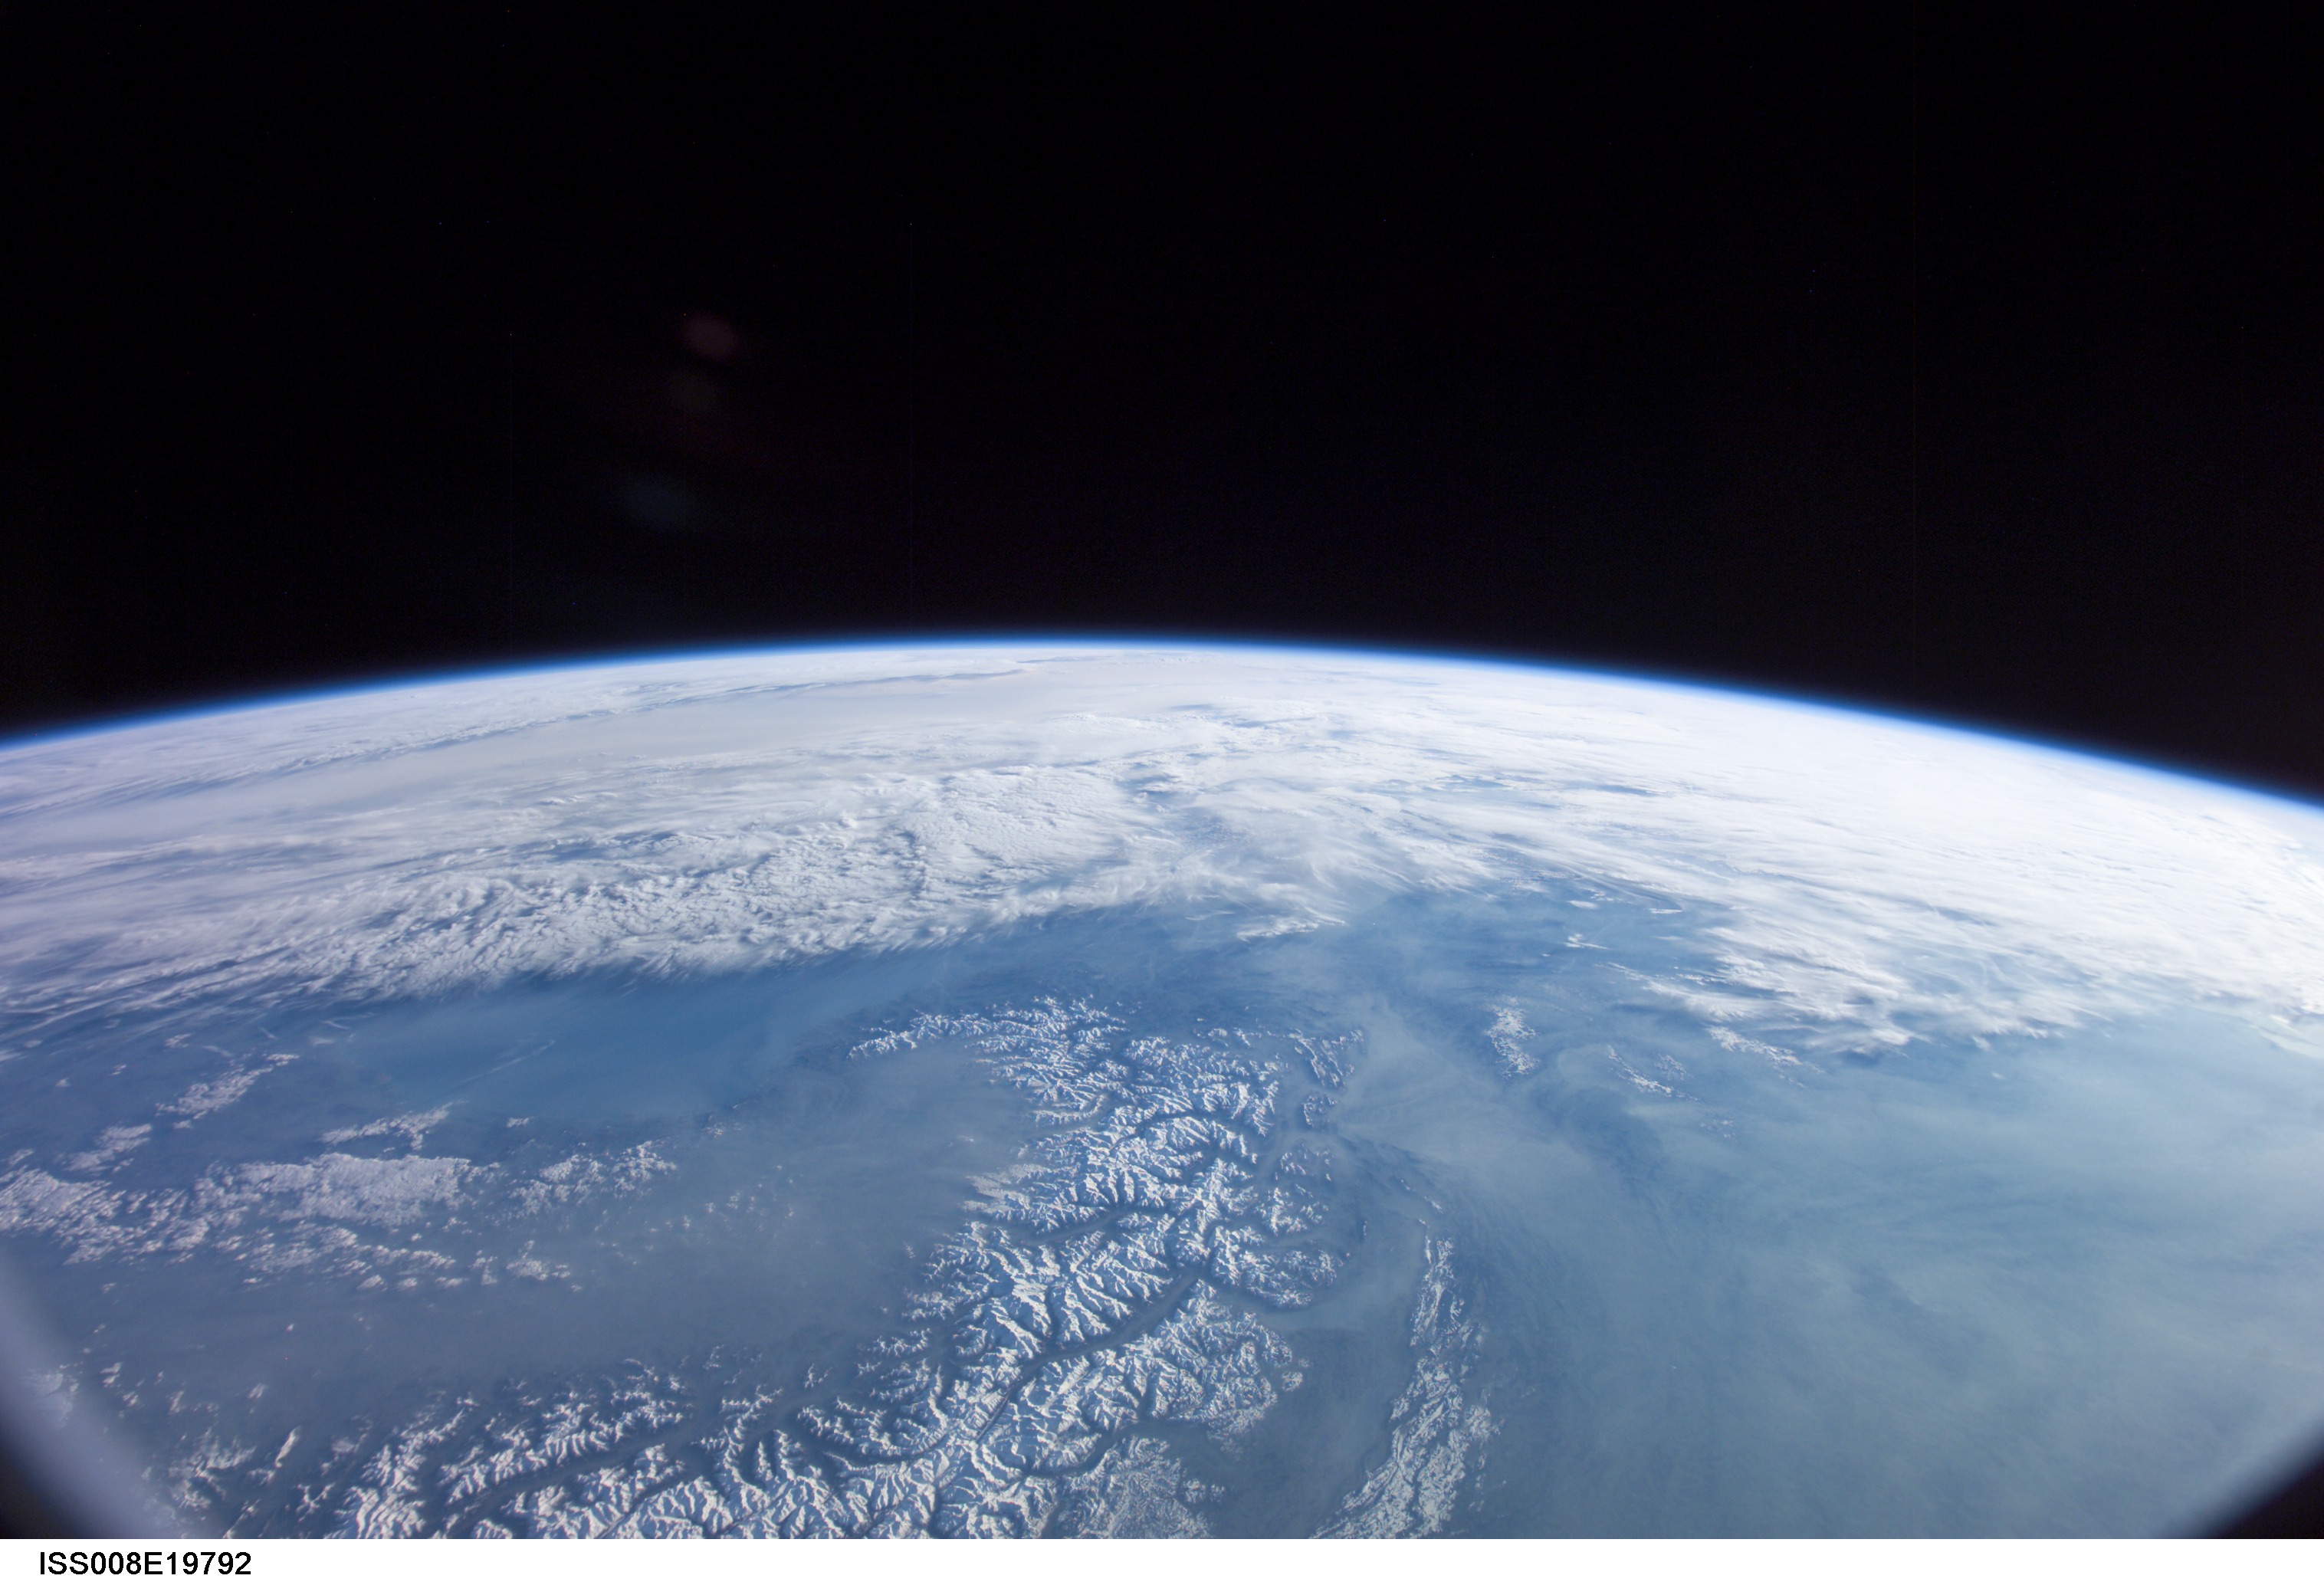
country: ITALY
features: ALPS, MEDITERRANEAN S., ATMOSPHERIC LIMB
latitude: 45.5
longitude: 7.0
